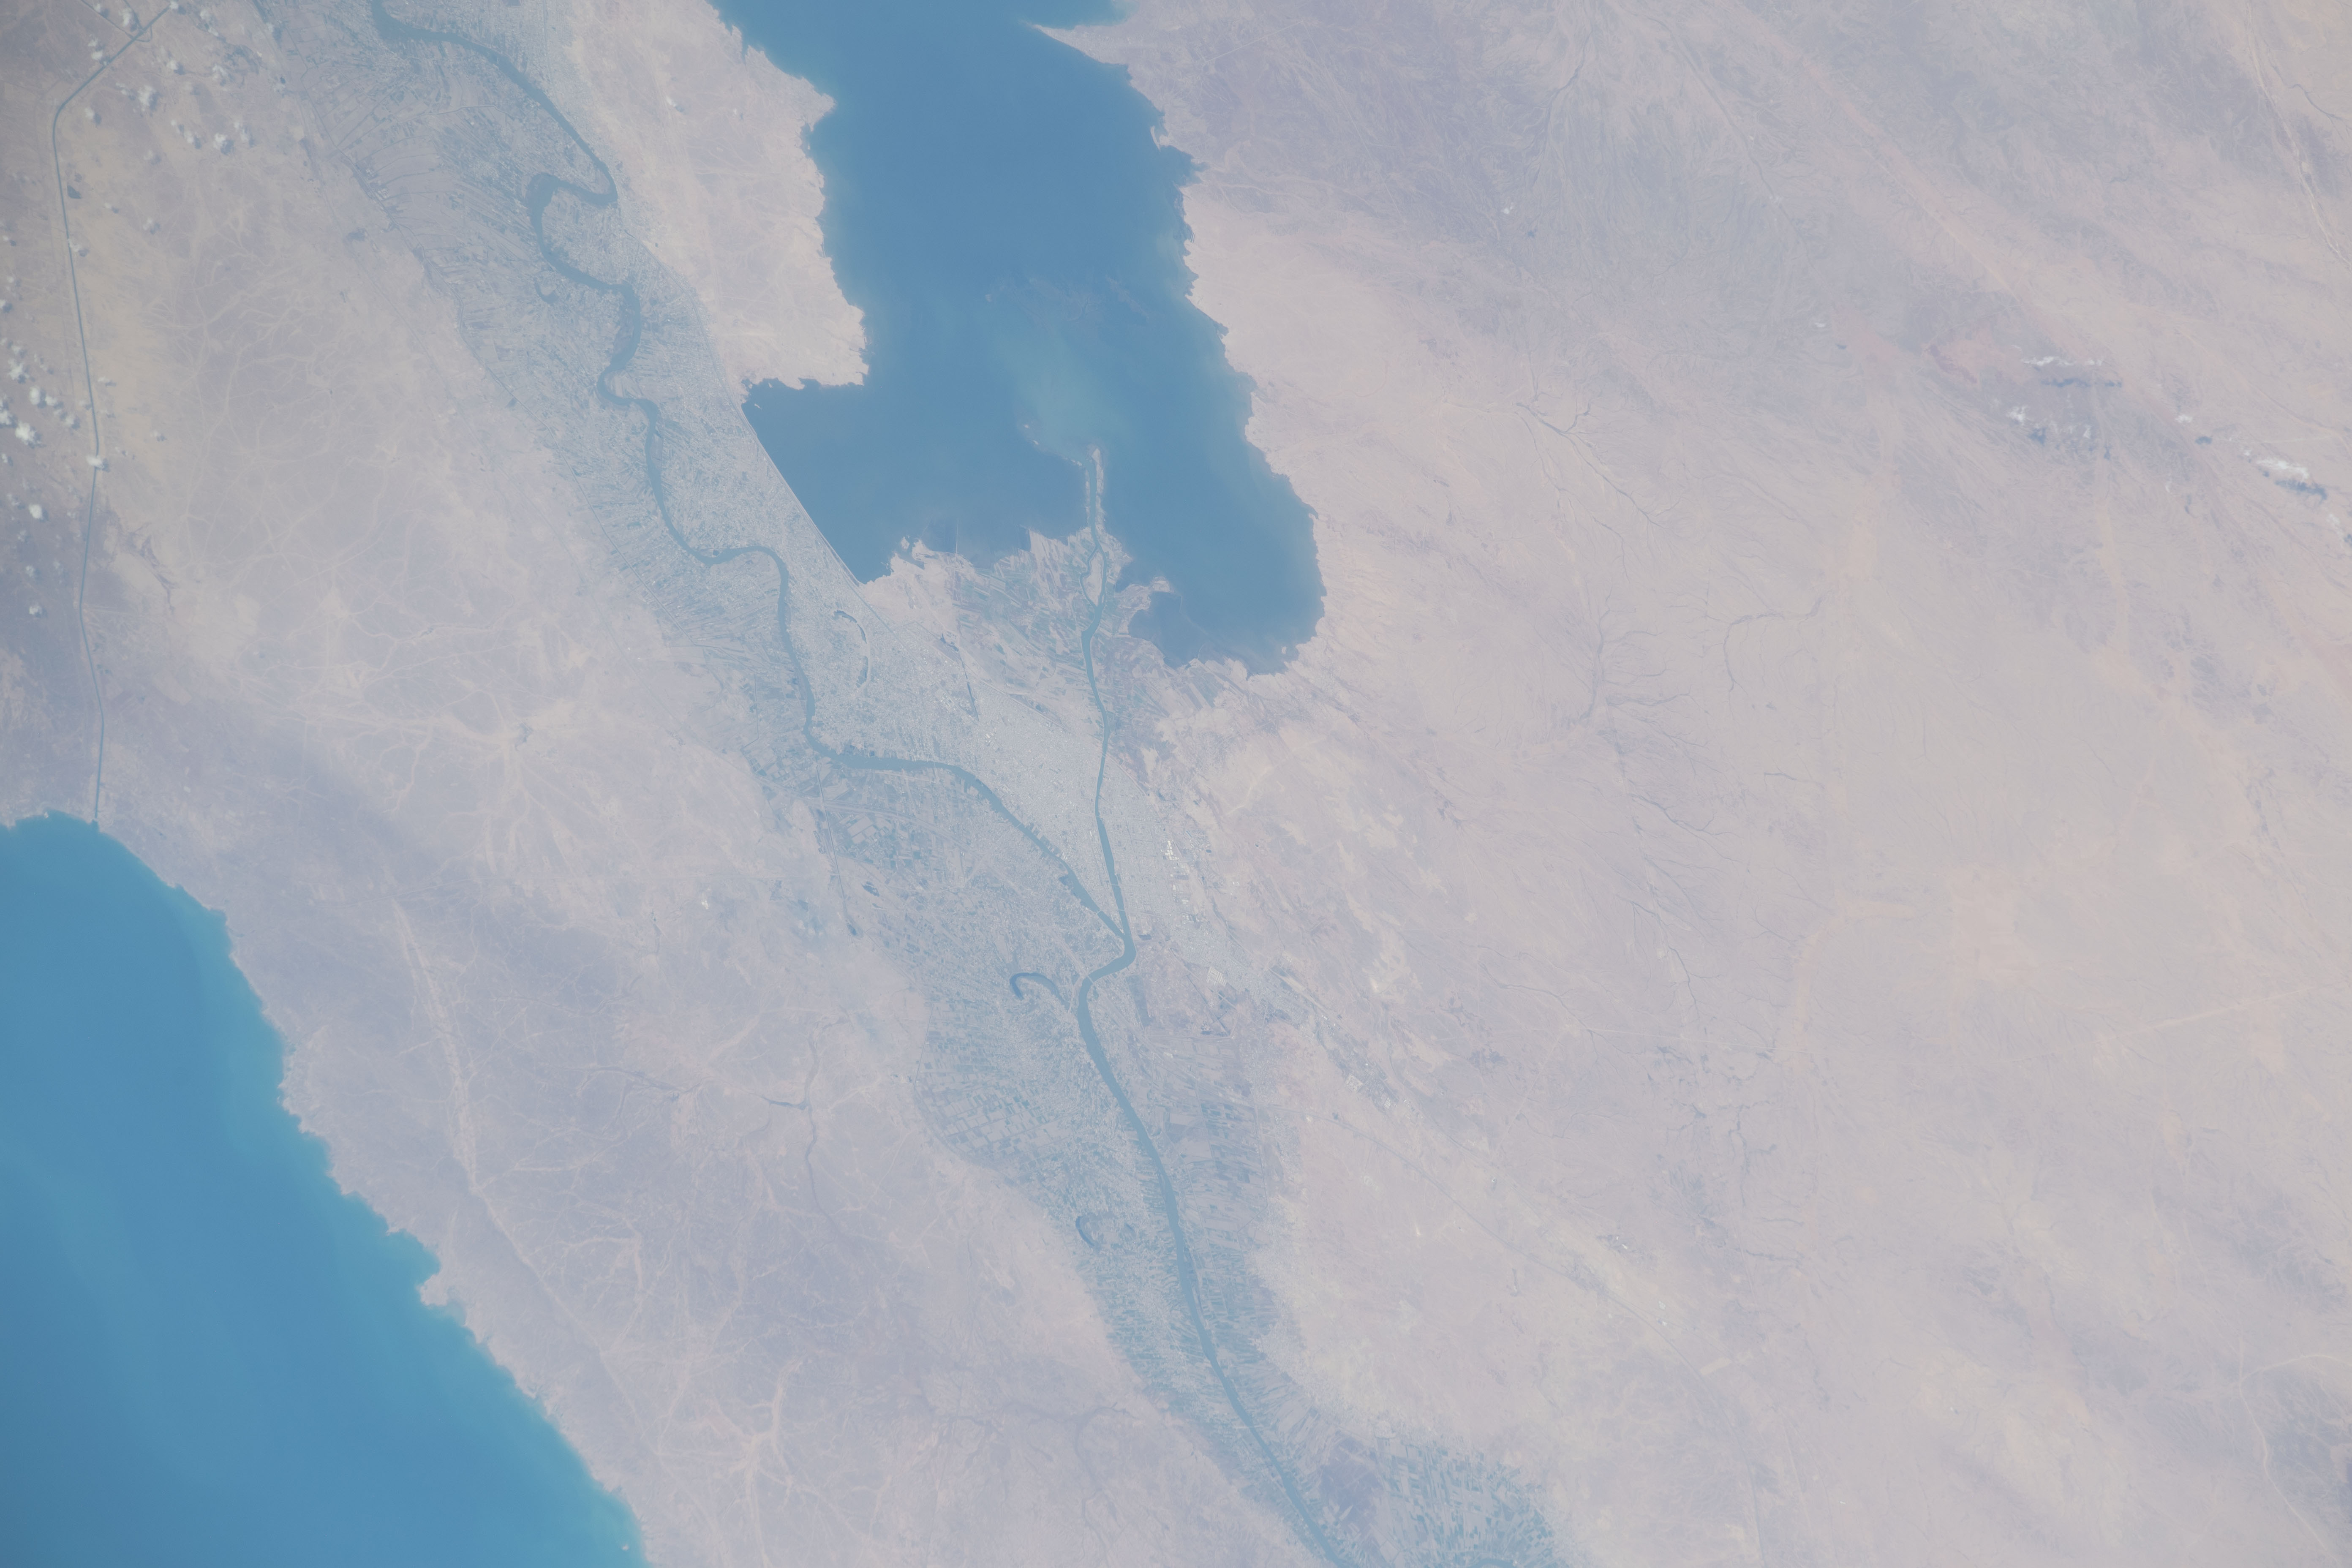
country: IRAQ
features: HABBANIYAH LAKE, RAMADI
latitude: 33.4
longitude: 43.3
